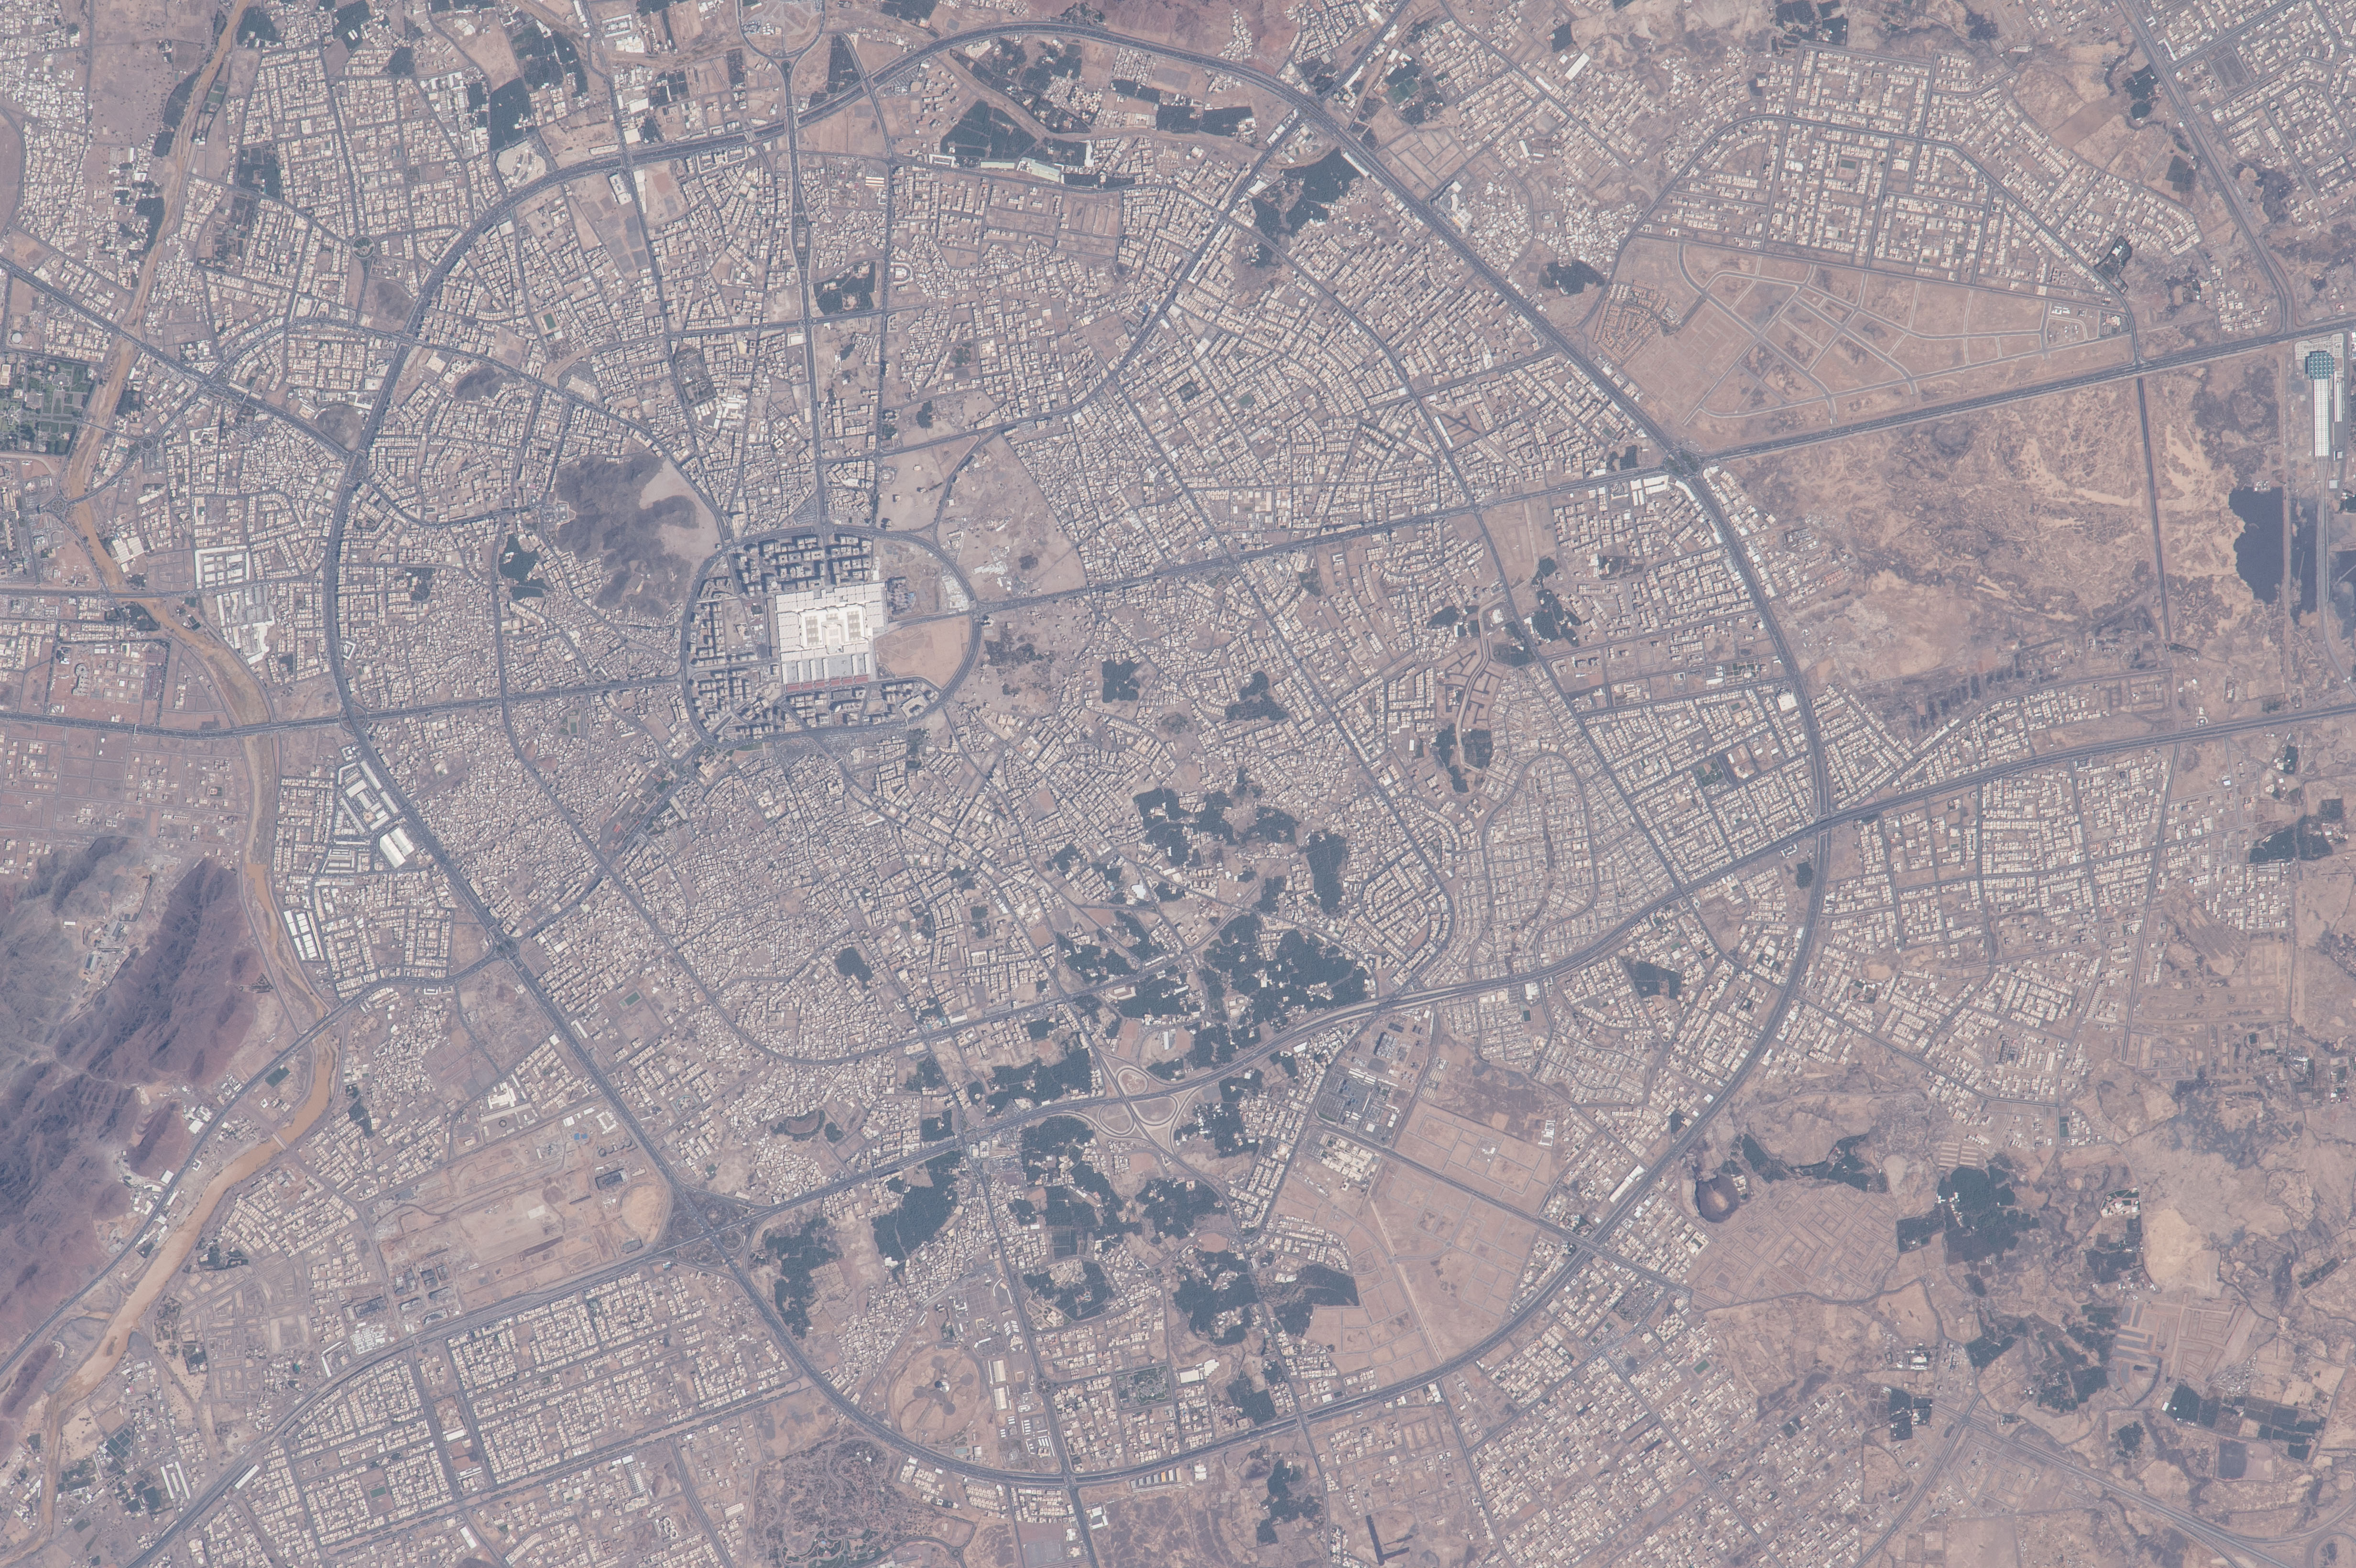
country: SAUDI ARABIA
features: MEDINA, PROPHET'S MOSQUE, ROADS
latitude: 24.4
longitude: 39.6
